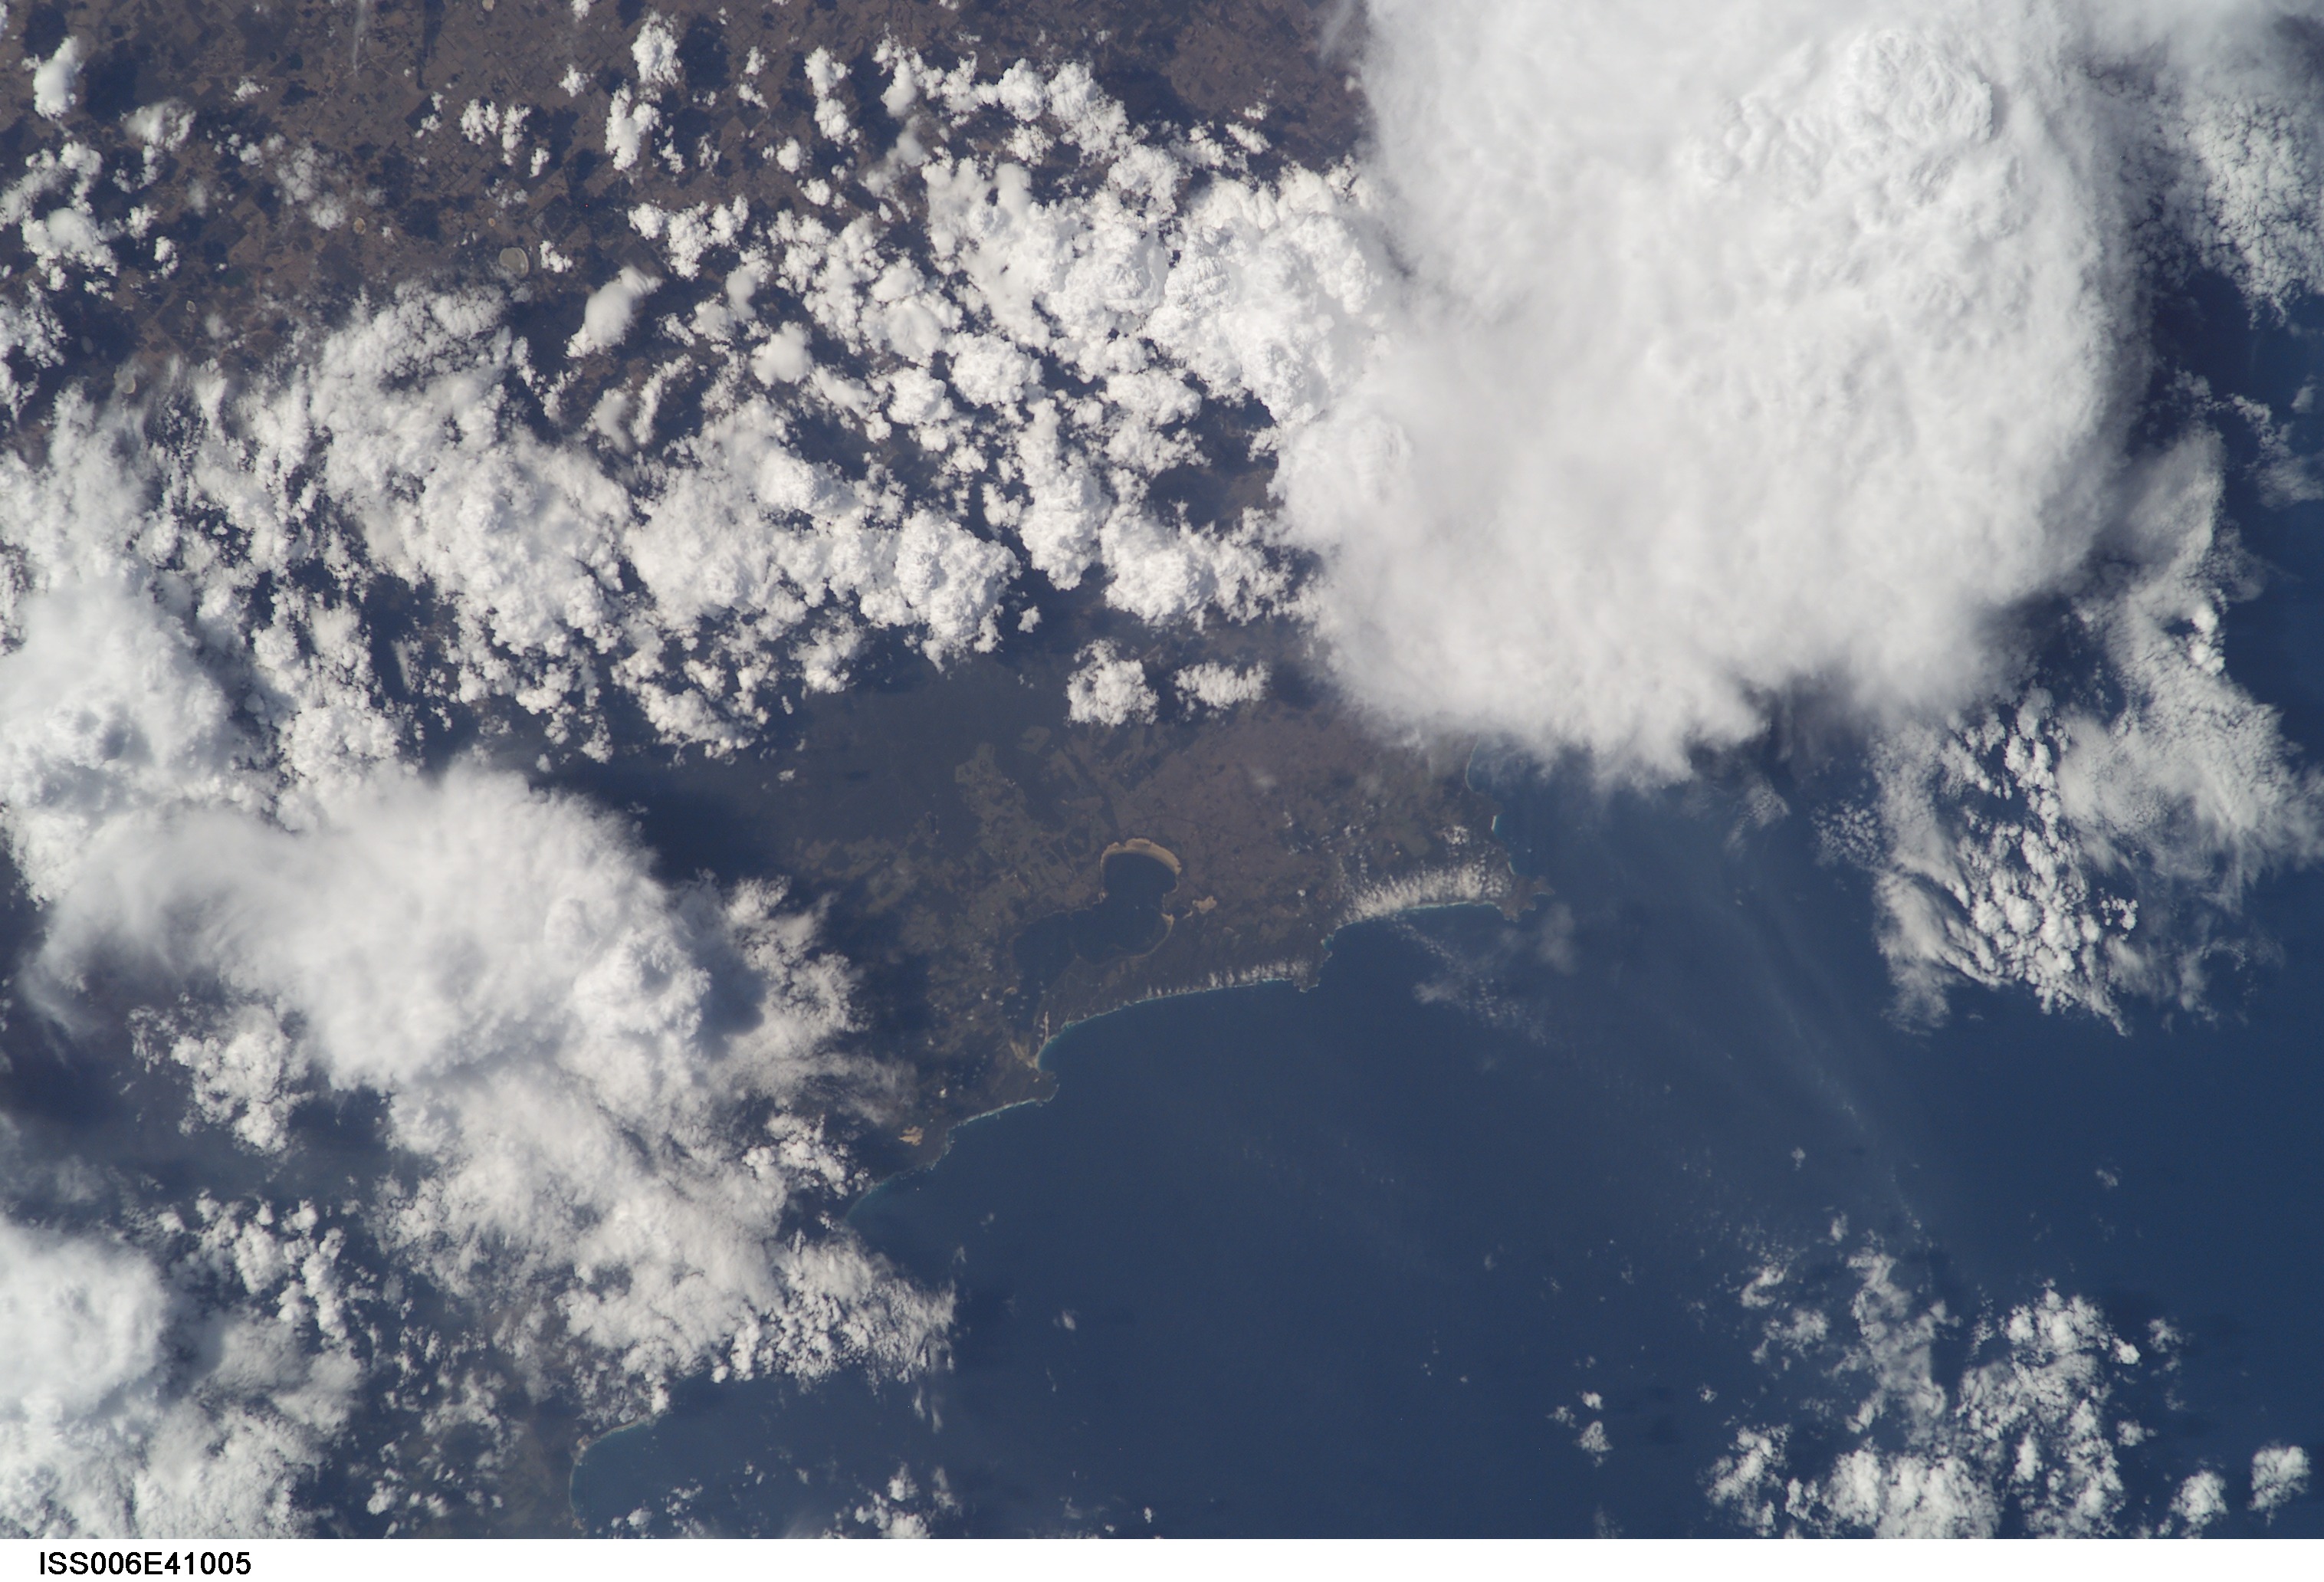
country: AUSTRALIA-WA
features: KNAPP HEA, TORBAY HEAD
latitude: -35.0
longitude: 117.5
